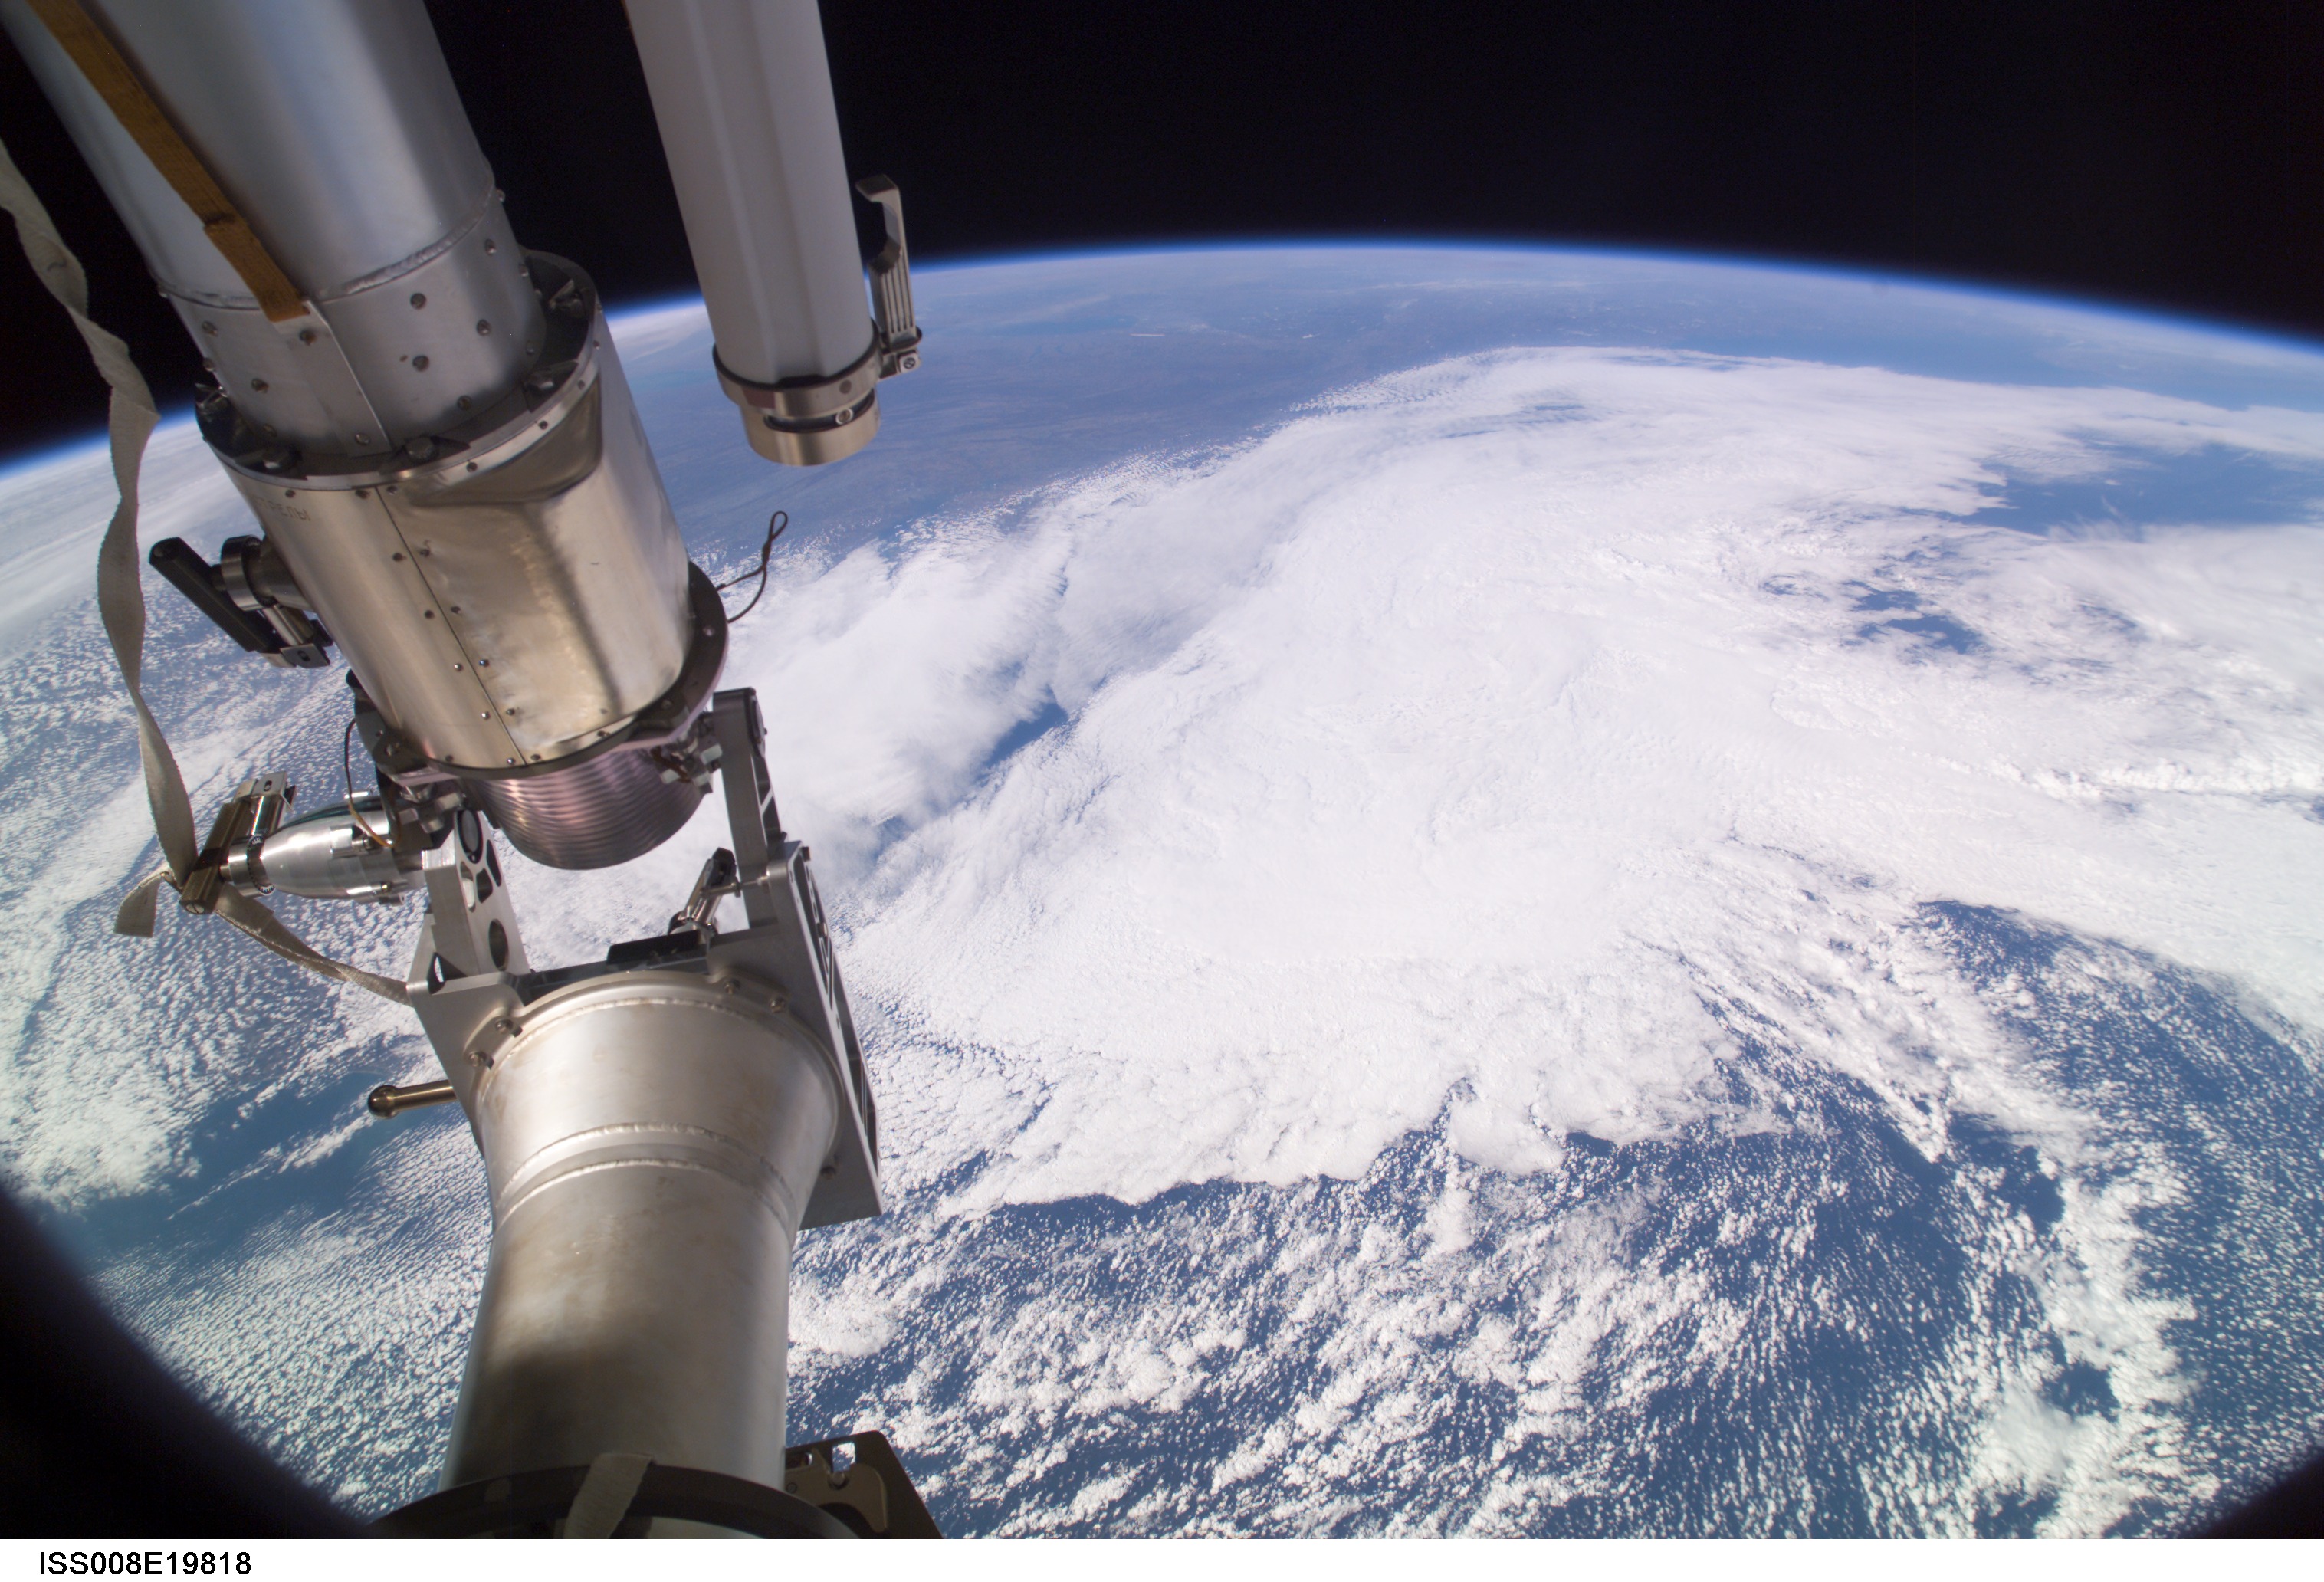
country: USA-VIRGINIA
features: APPALACHIAN MTS., L. ONTARIO, ATMOSPHERIC LIMB
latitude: 37.5
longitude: -74.5
